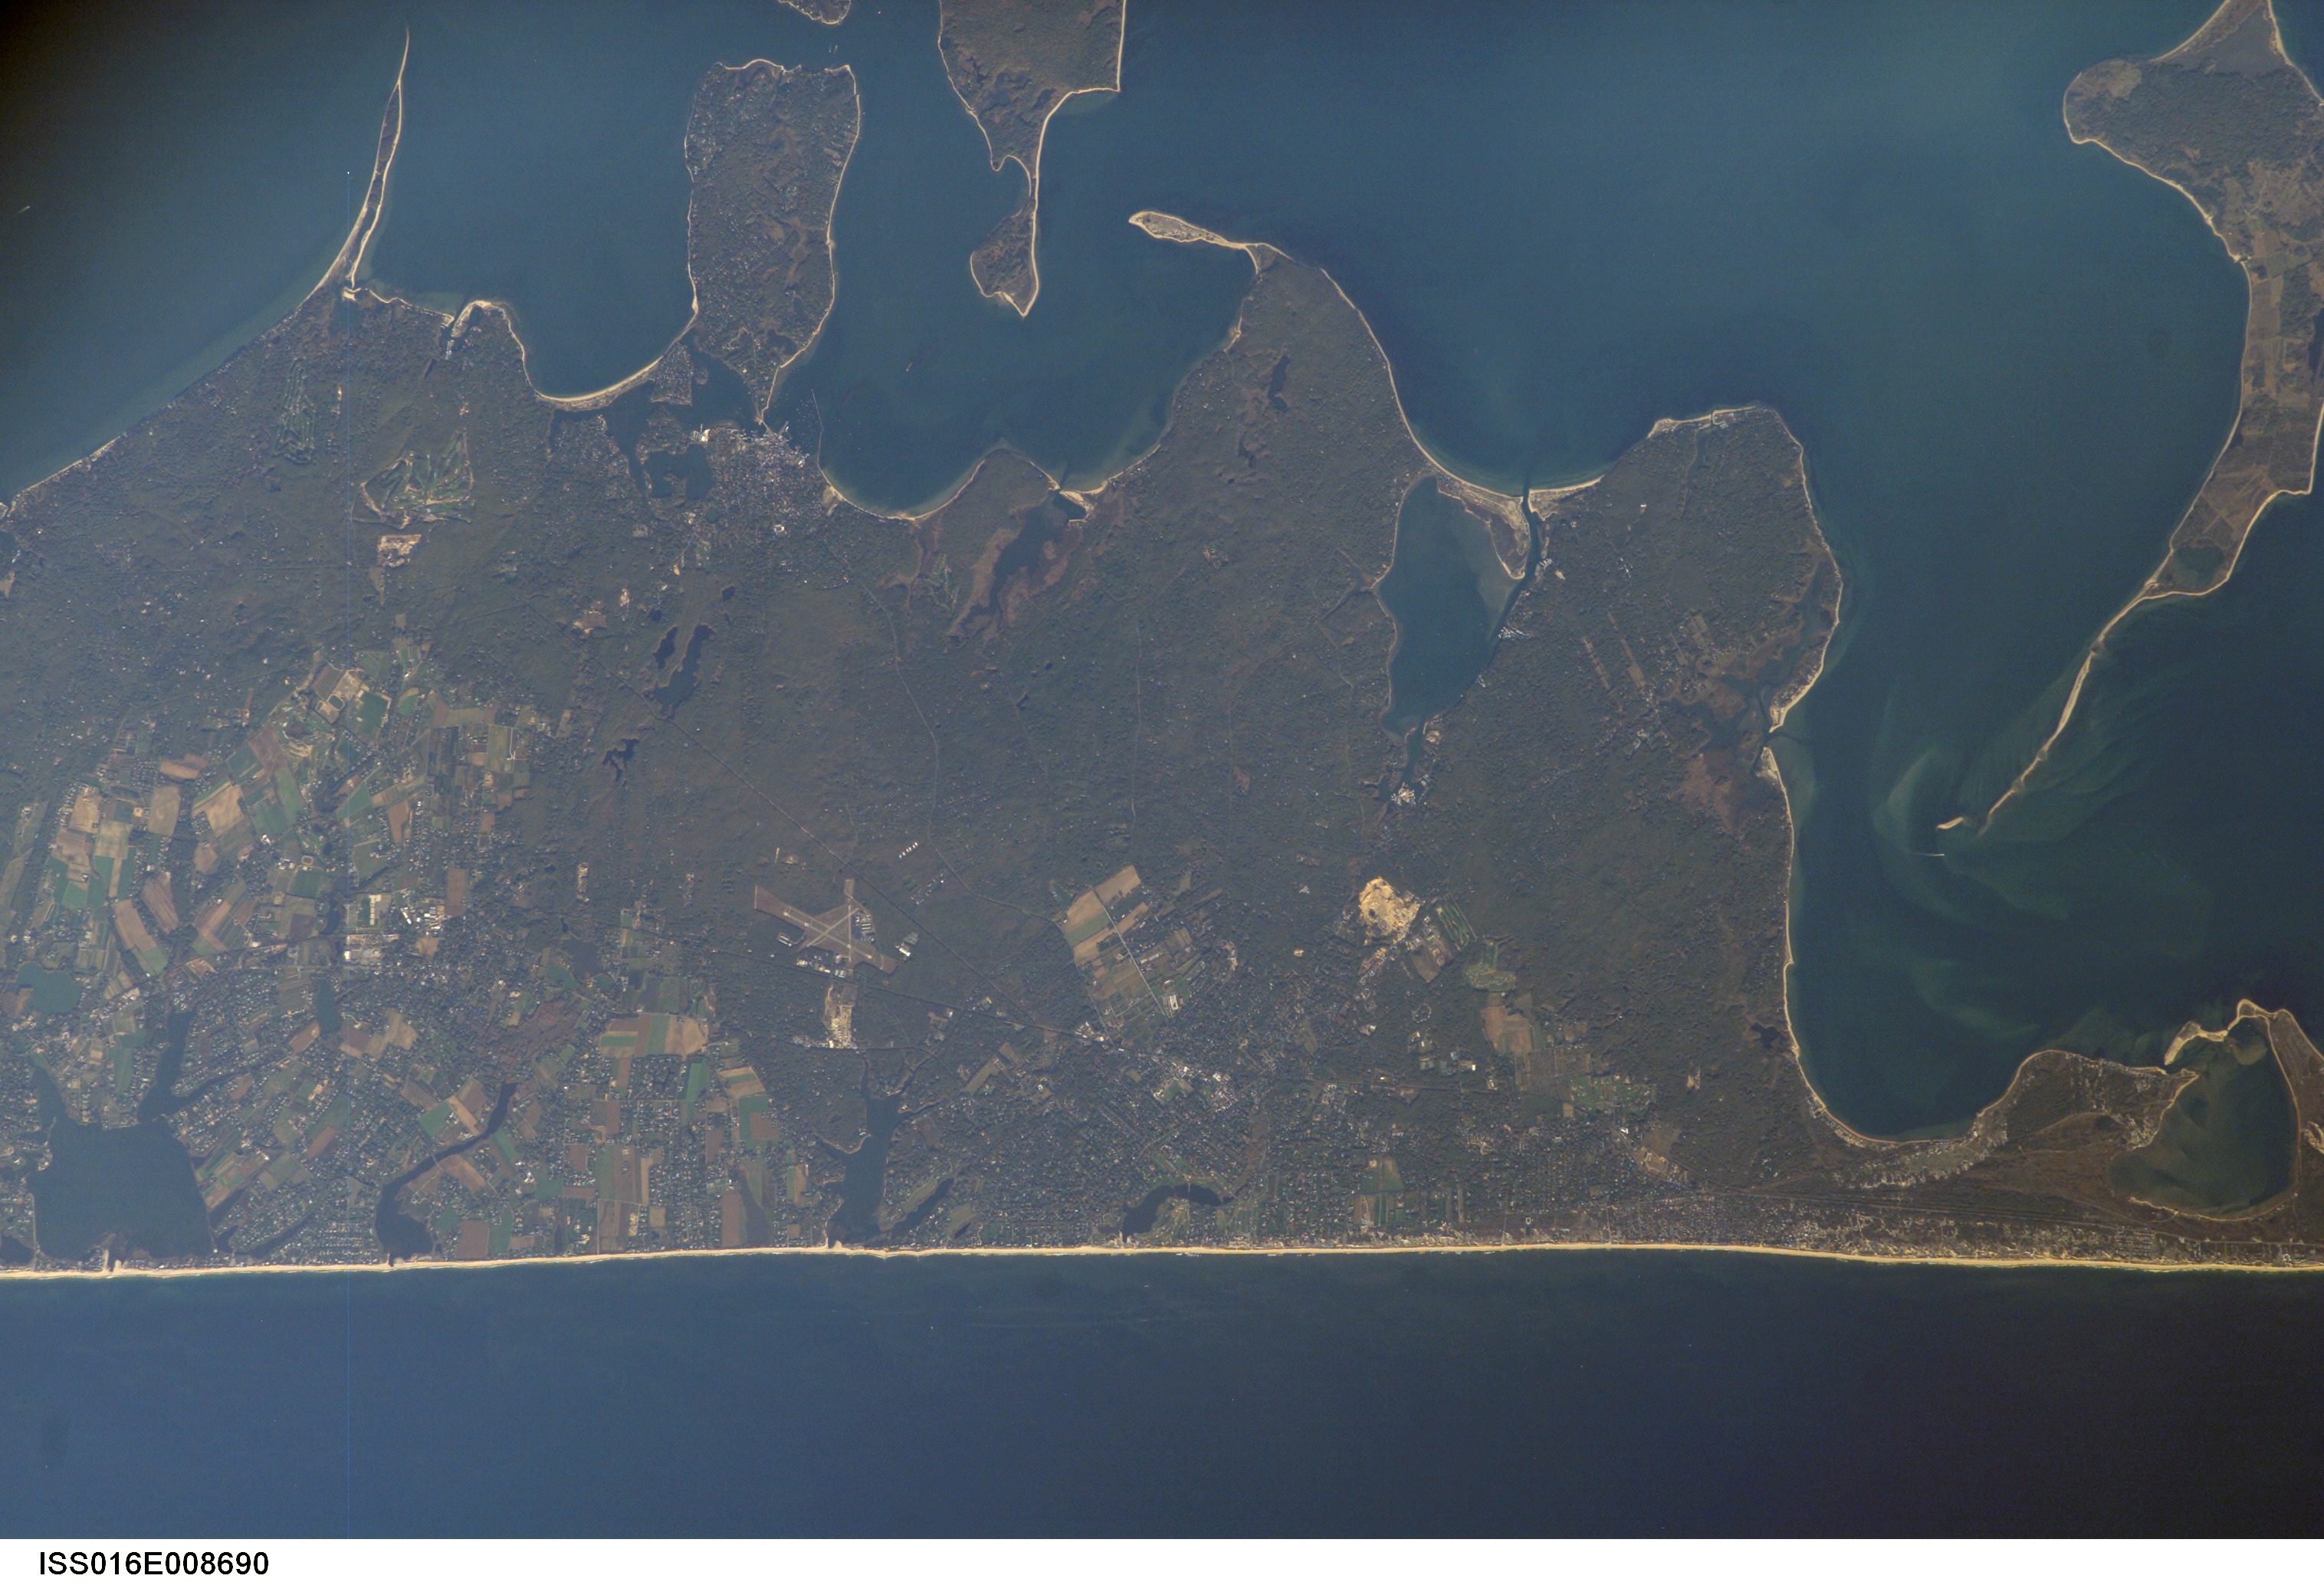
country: USA-NEW YORK
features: EAST HAMPTON, LONG ISLAND
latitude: 41.0
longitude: -72.2
